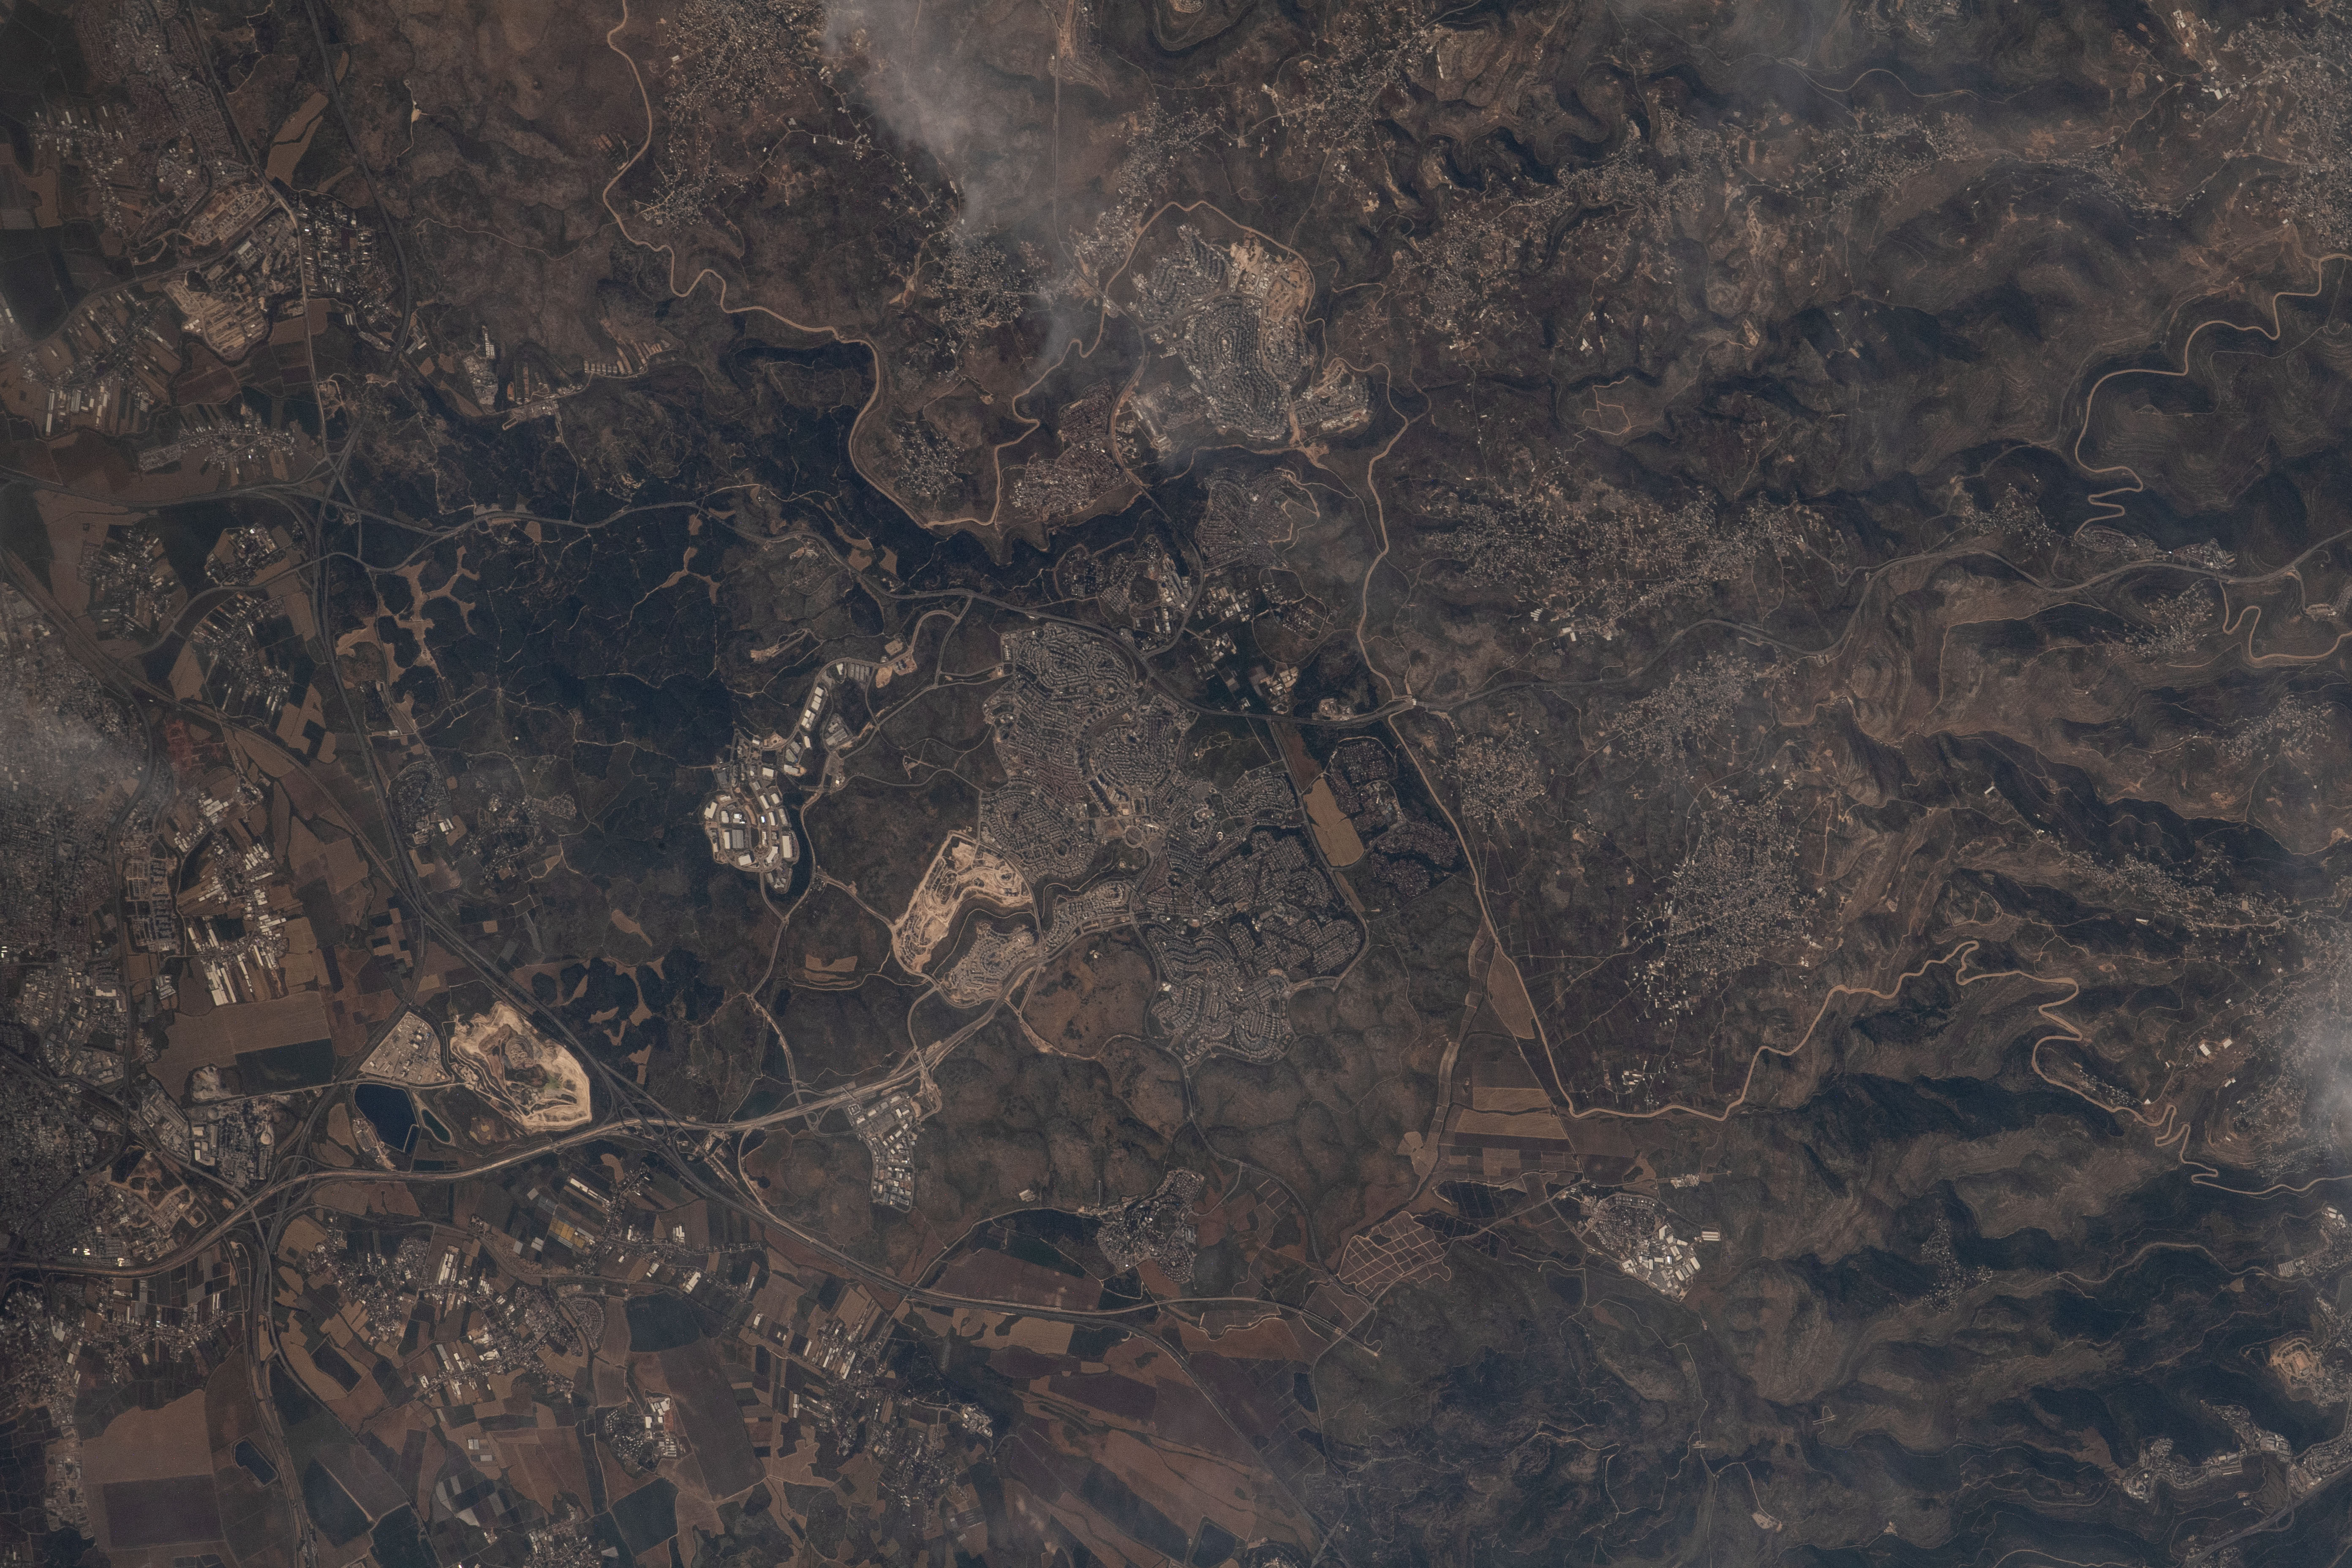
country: ISRAEL
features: BEN SHEMEN FOREST, AGRICULTURE, MOD'IN-MACCABIM-RE'UT
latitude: 31.9
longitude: 35.0
